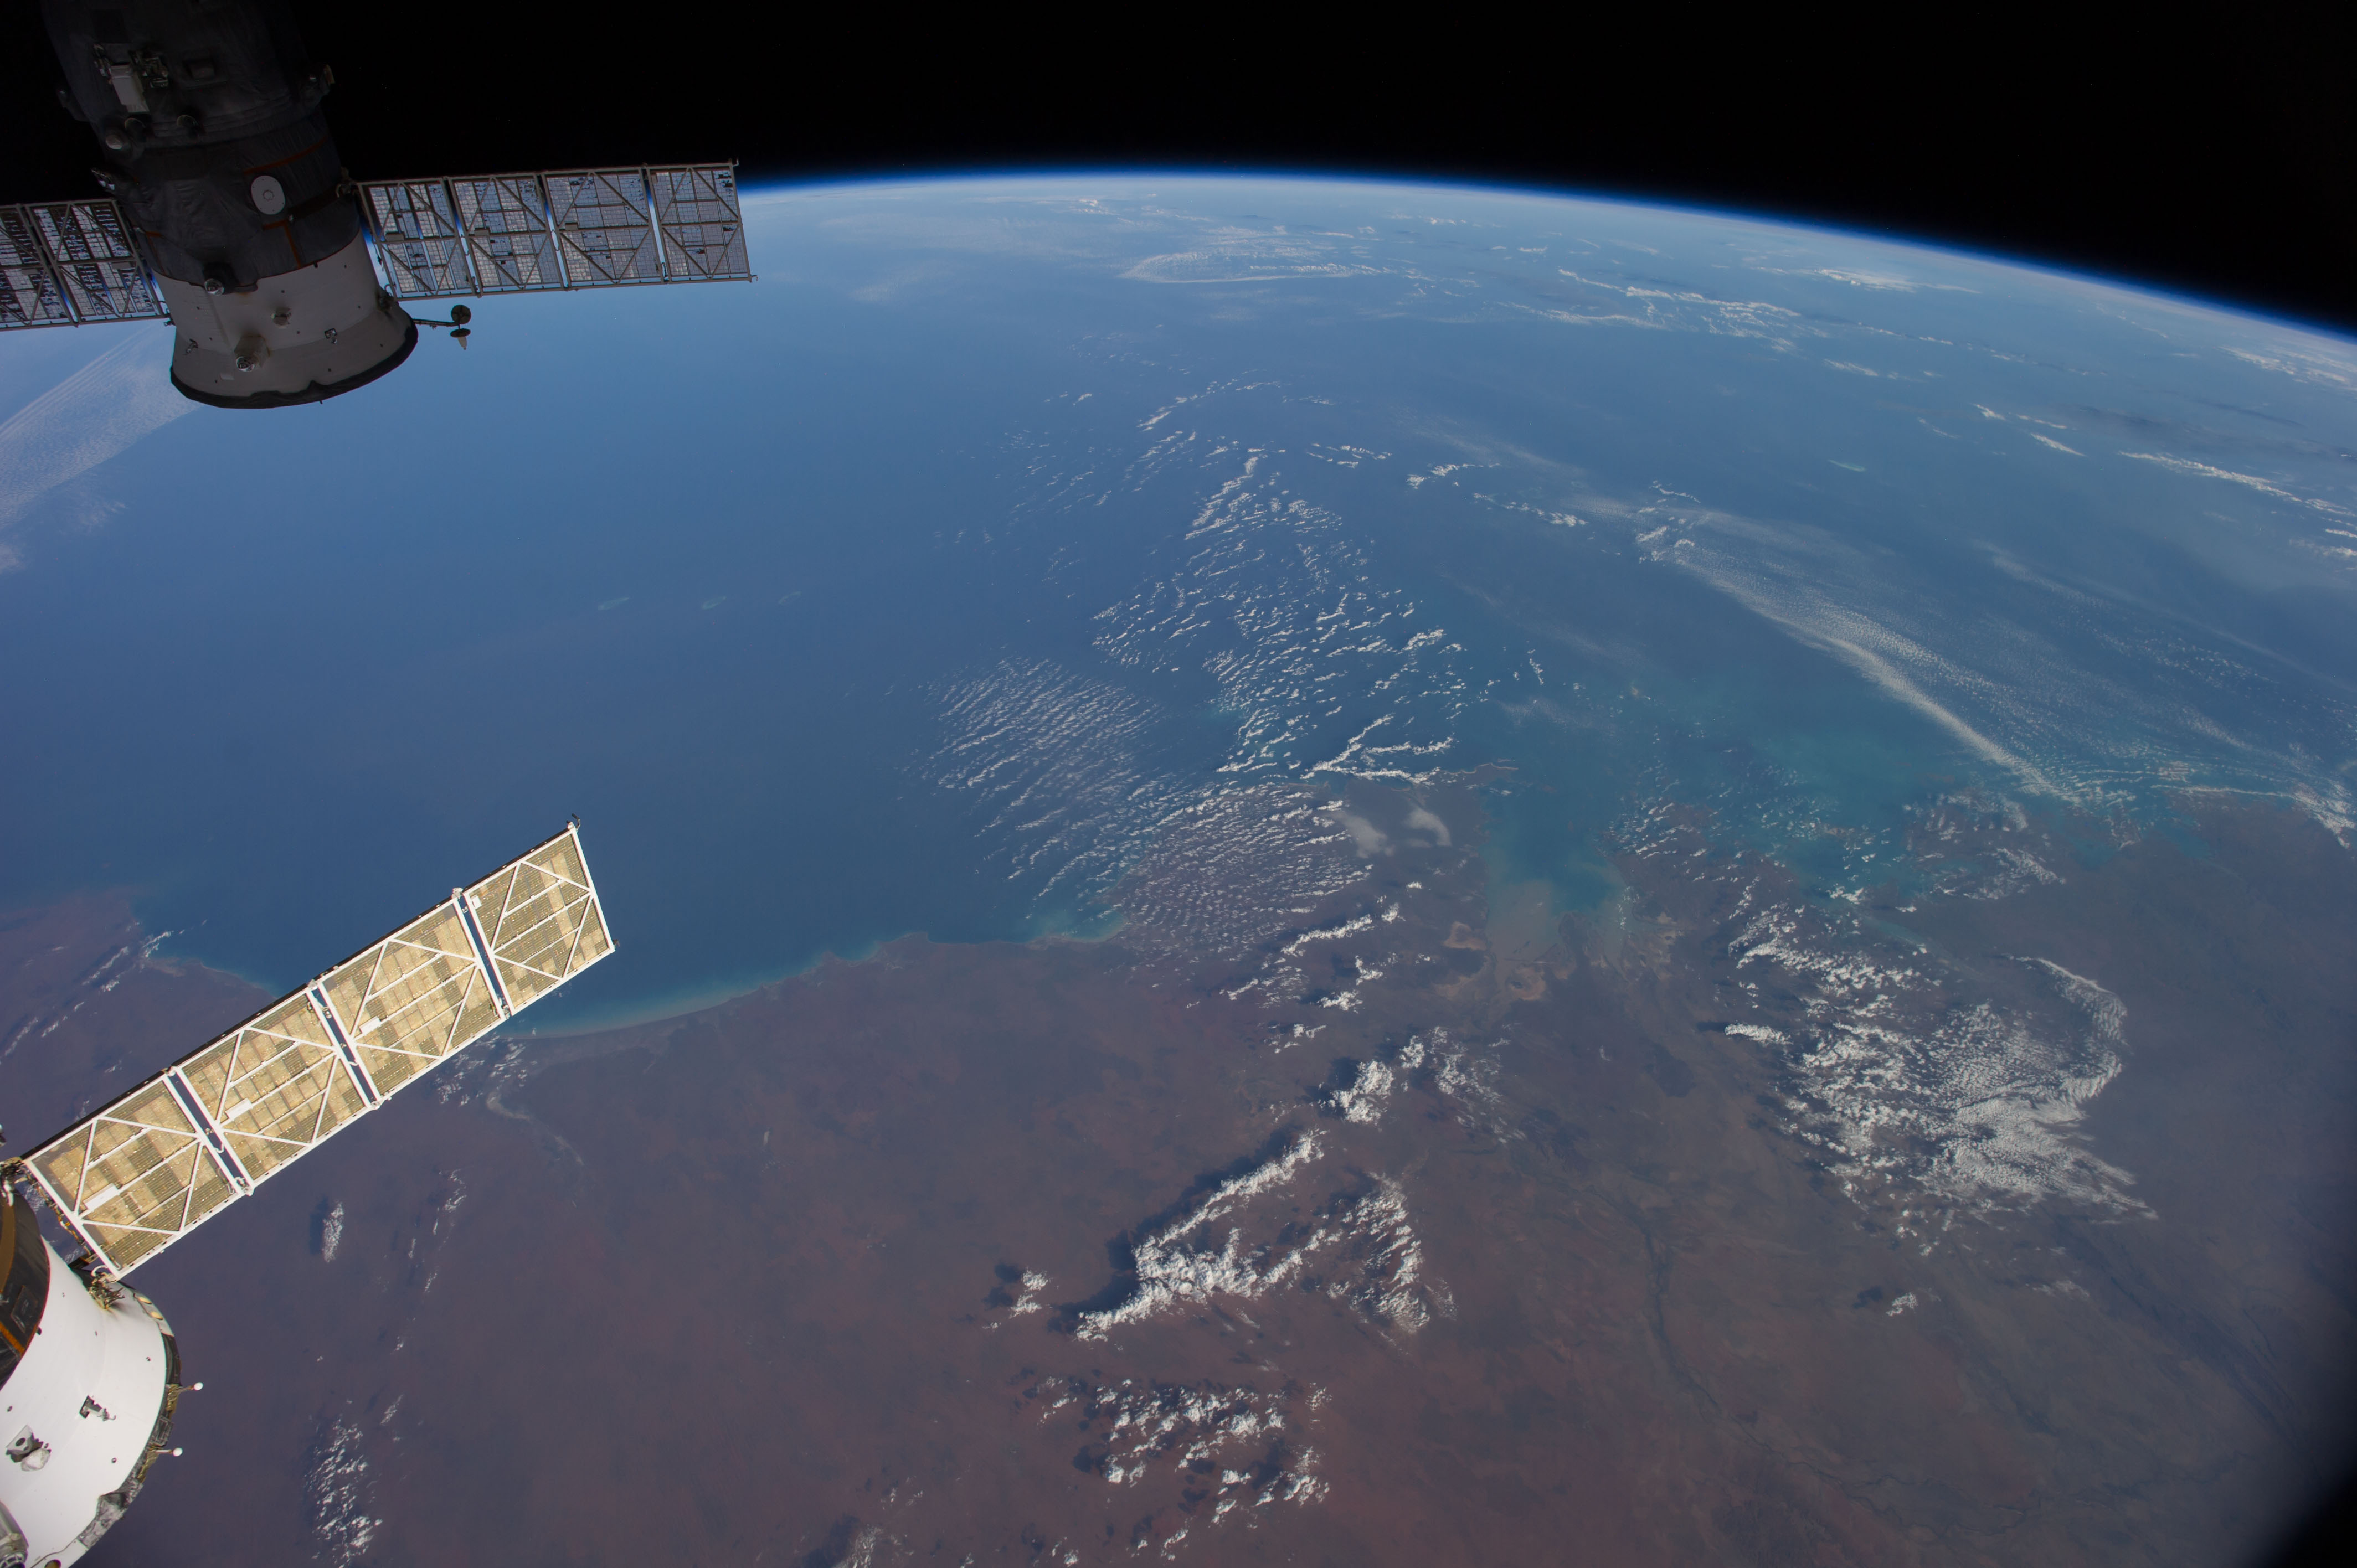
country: AUSTRALIA-WA
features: INDIAN O., KING SOUND, FITZROY R., ATMOSPHERIC LIMB
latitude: -17.5
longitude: 122.0
